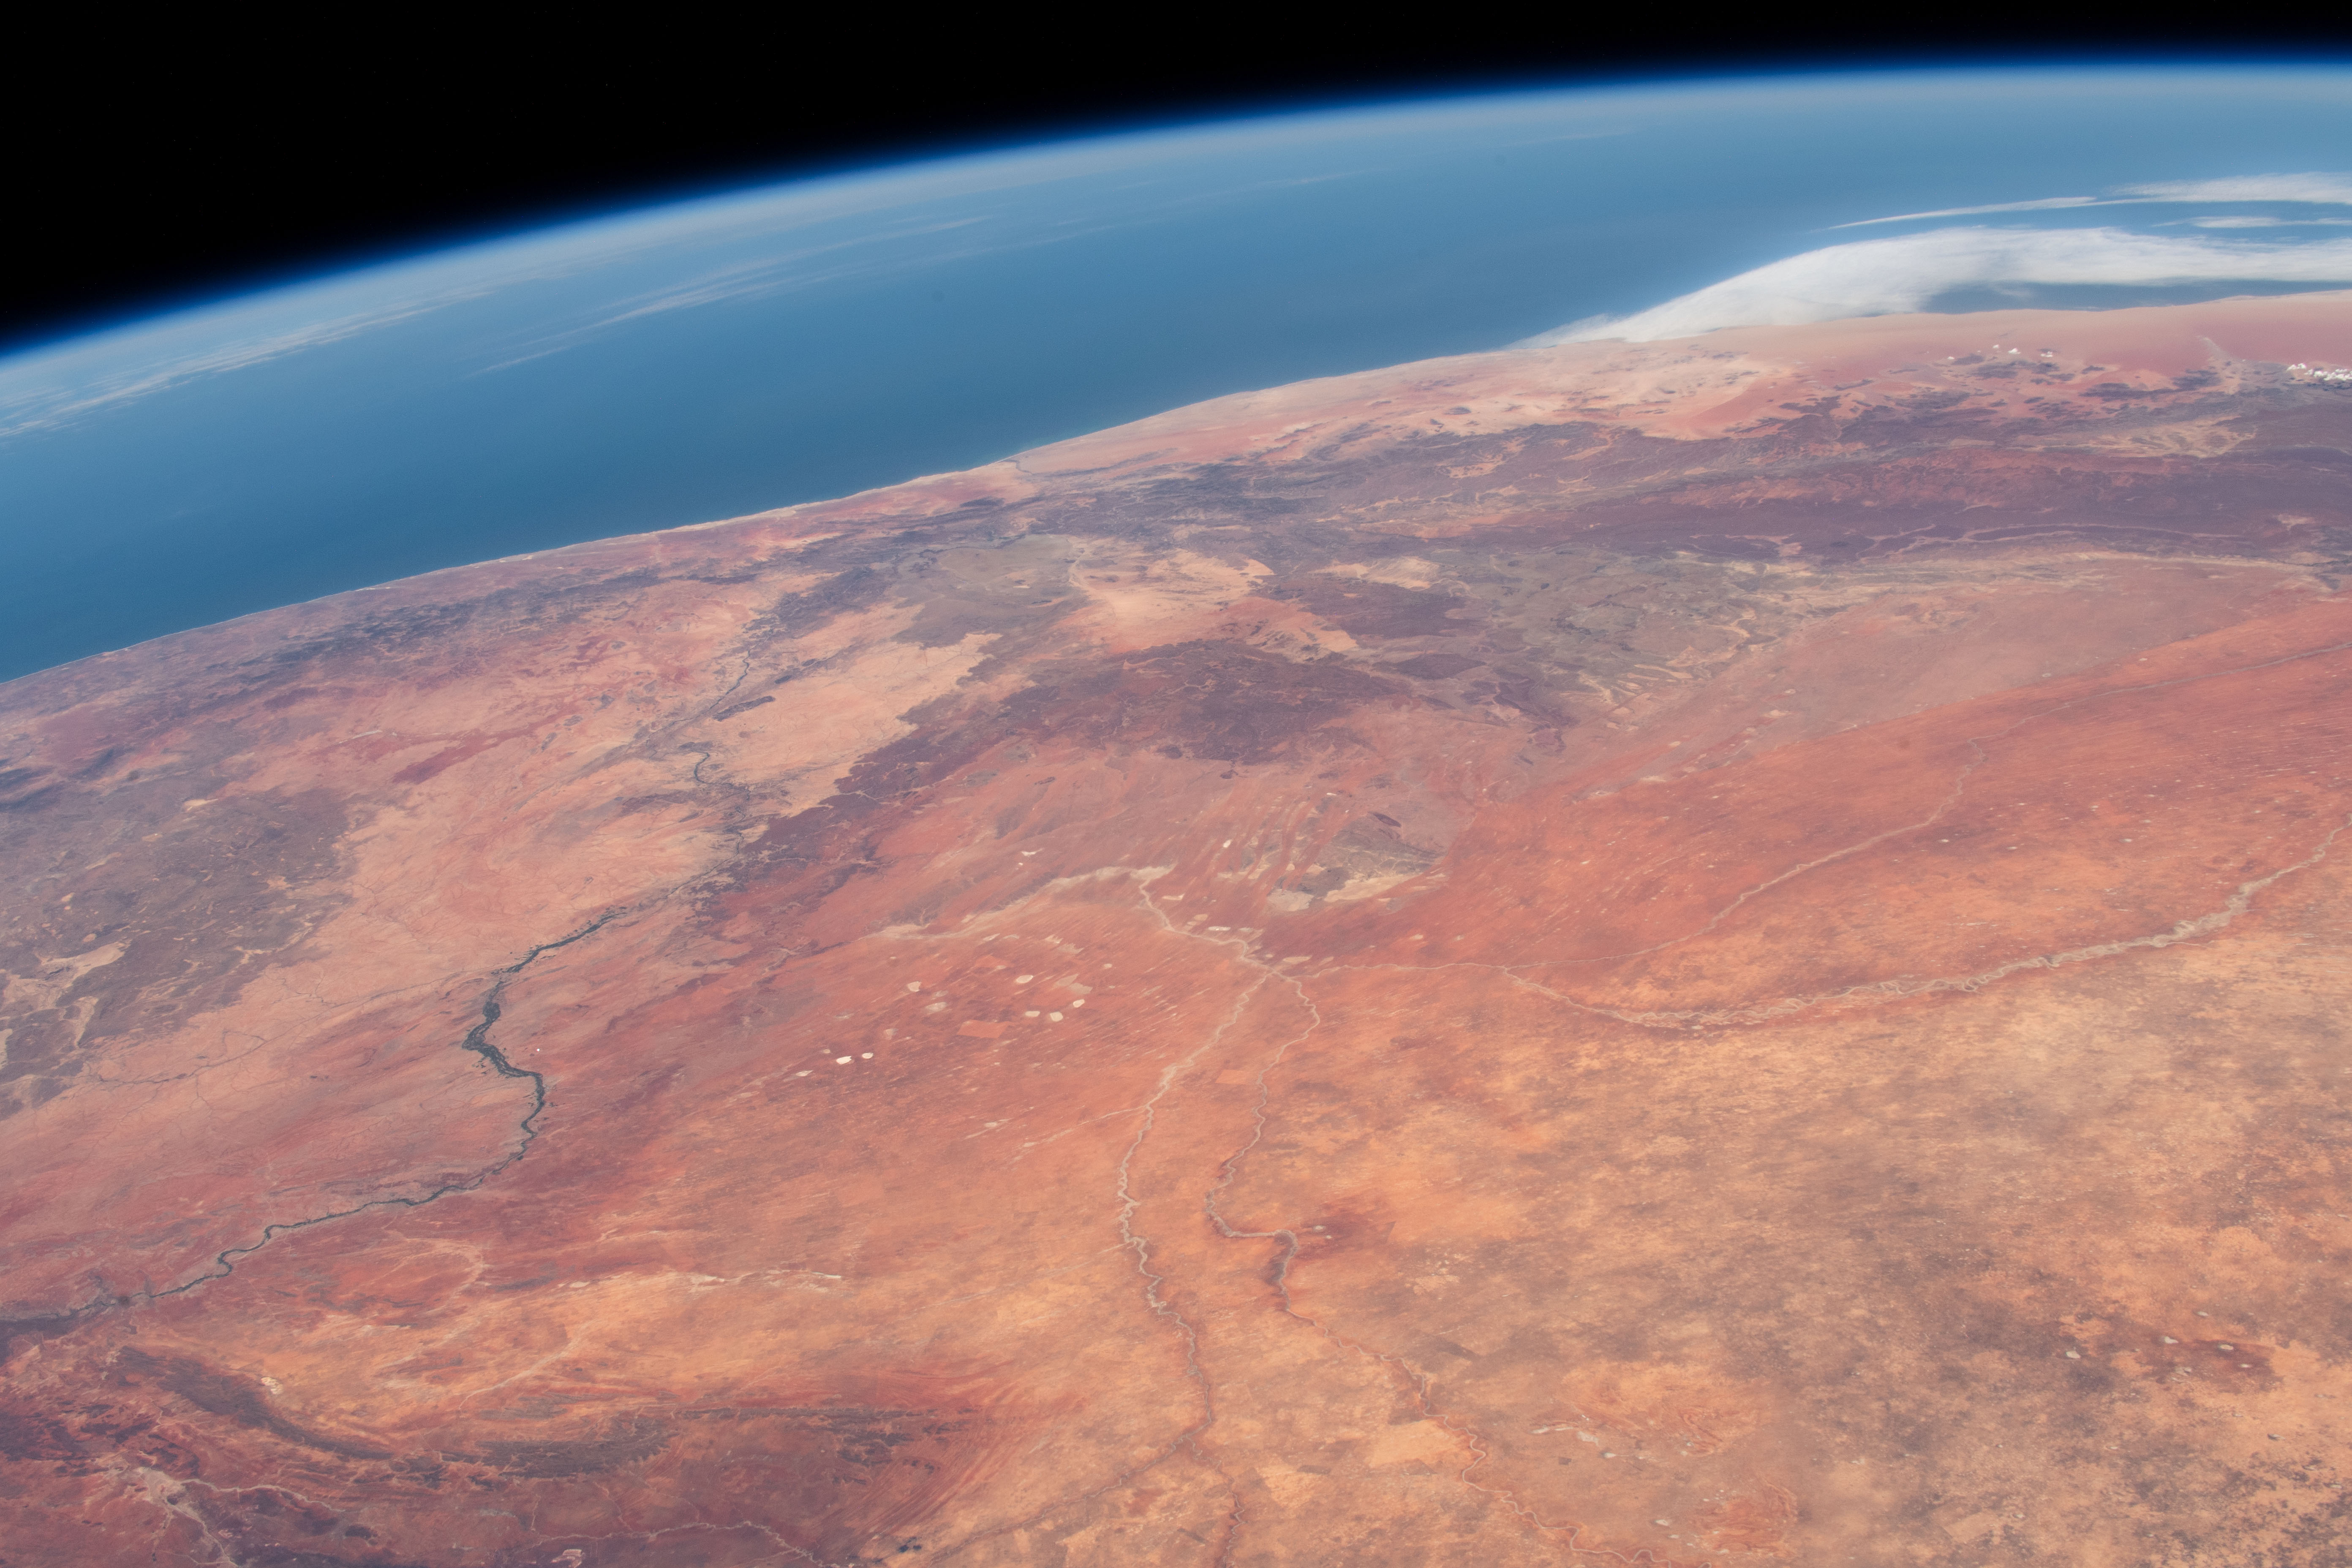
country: NAMIBIA
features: KALAHARI DESERT, GROOT KARAS MOUNTAINS
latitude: -27.0
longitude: 20.0
